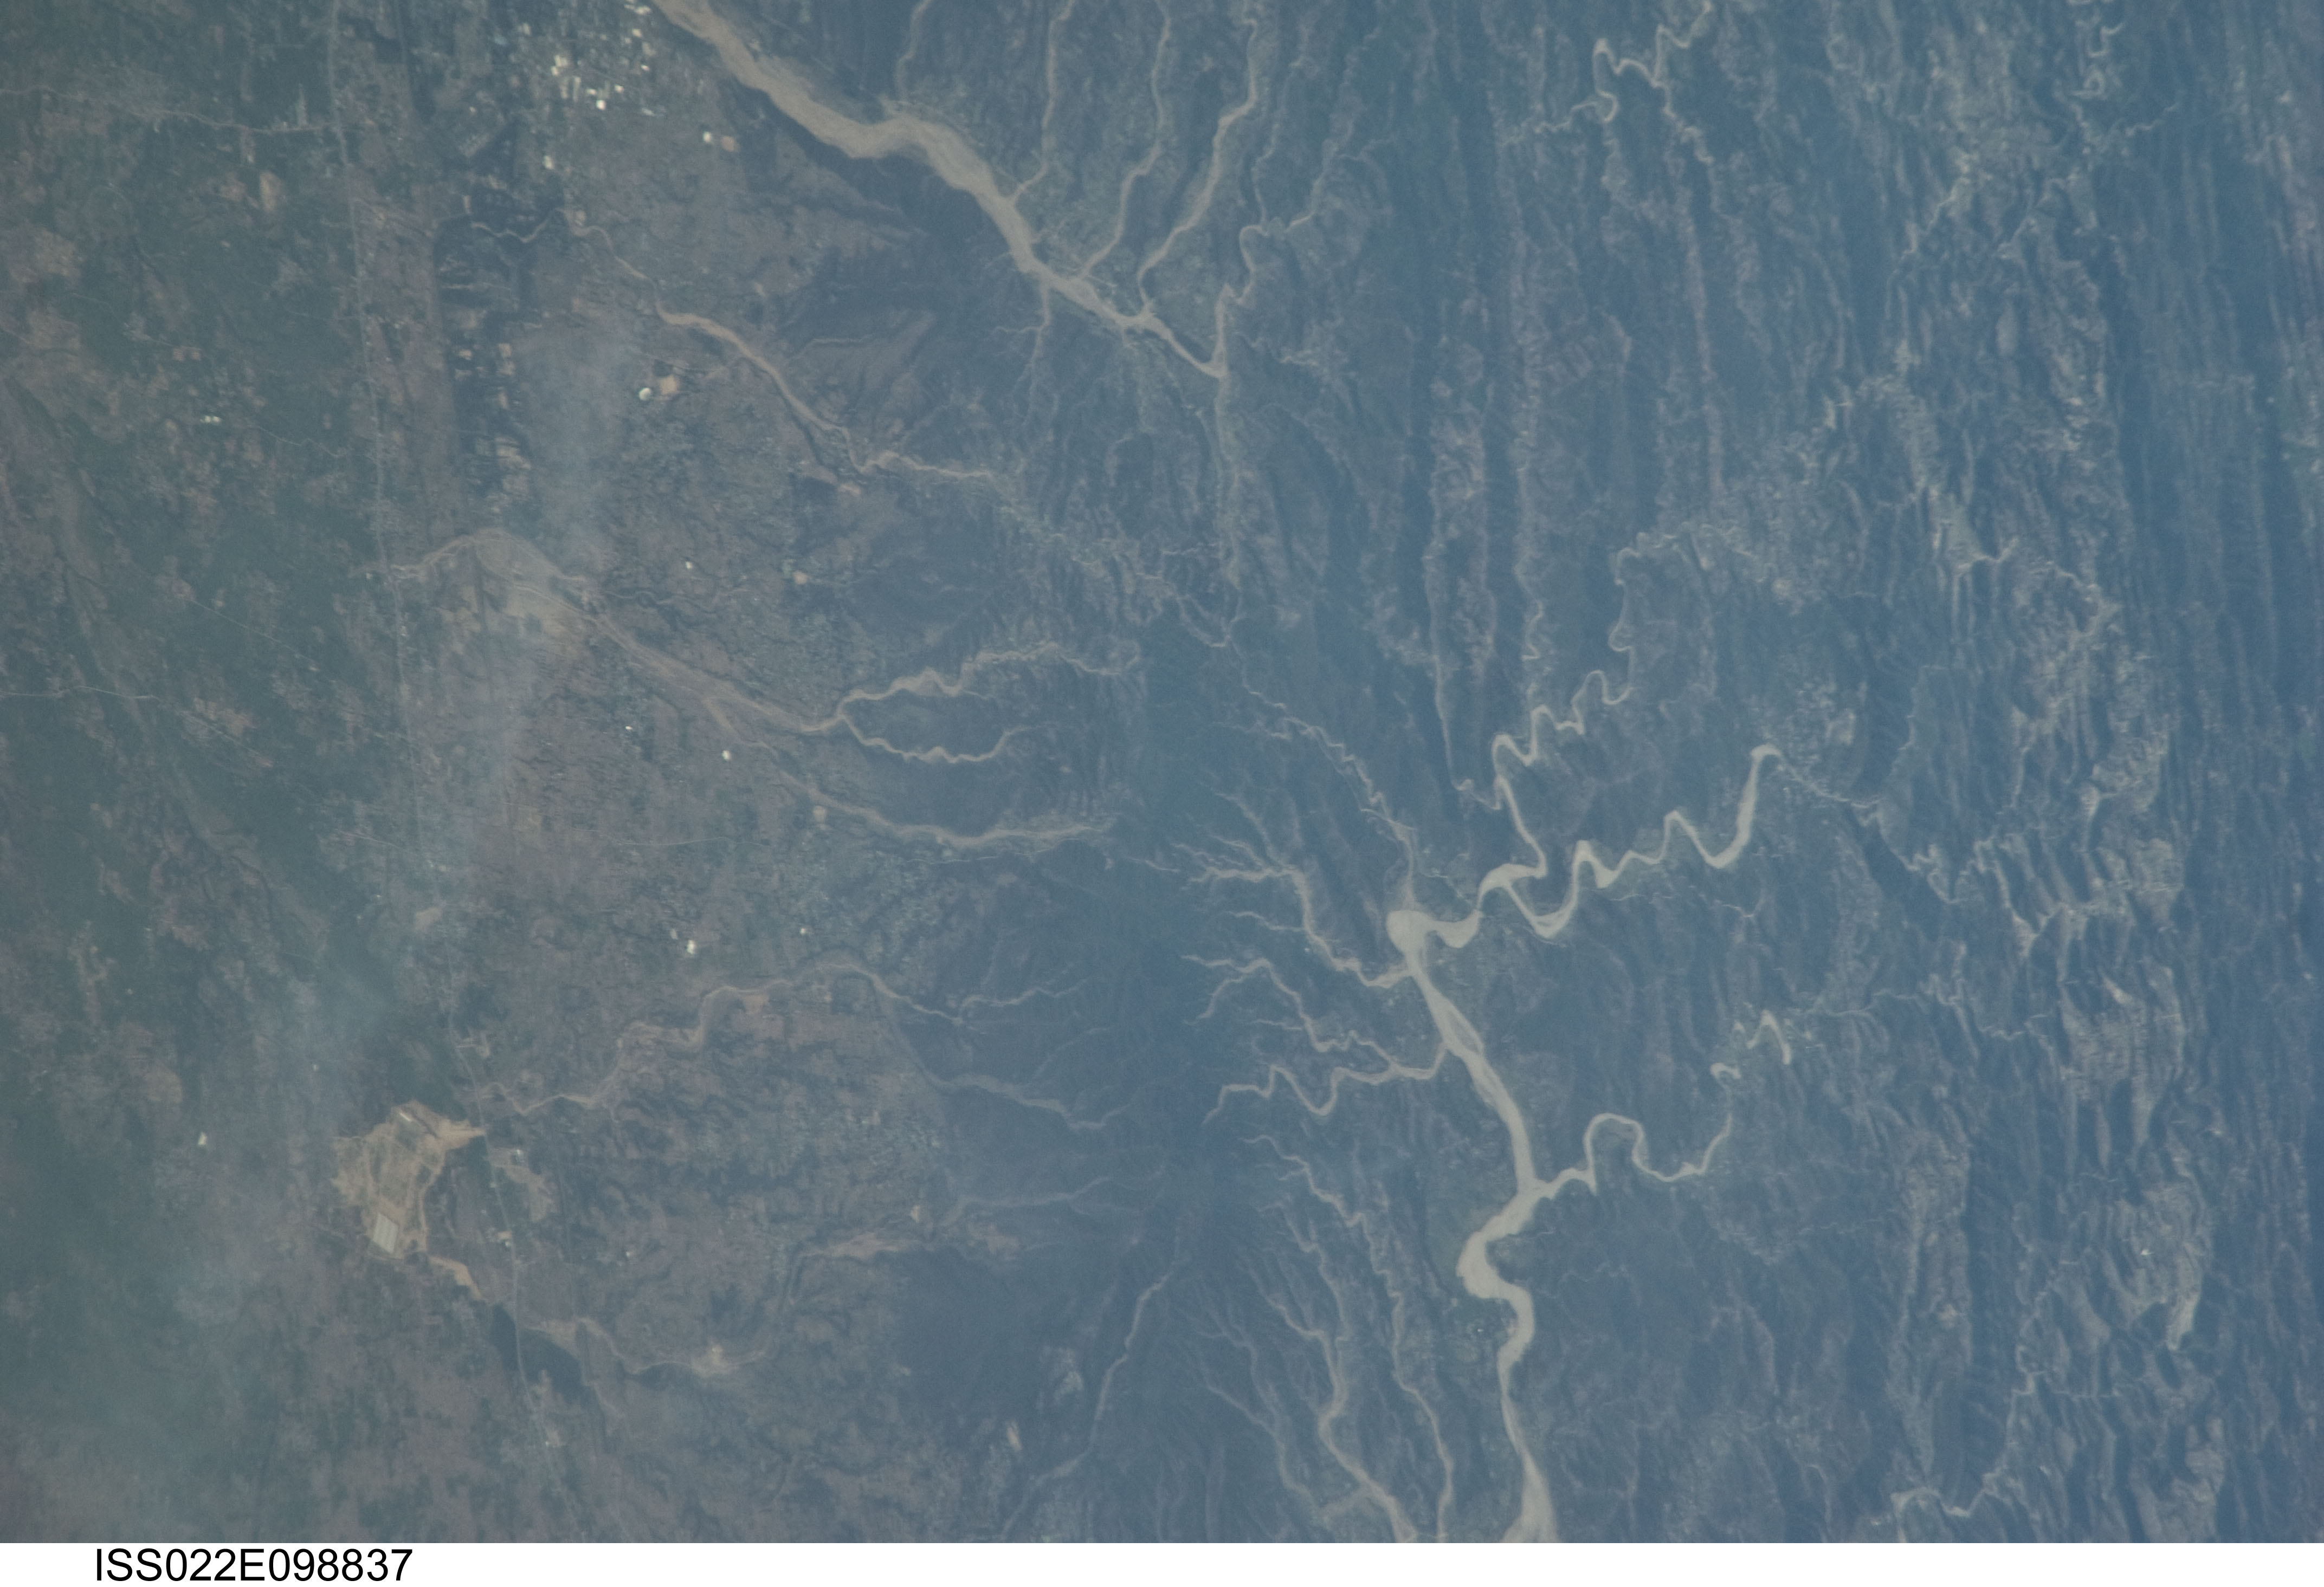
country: INDIA
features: BARI BRAHMANA, PIR PANJAL FOOTHILLS, R.
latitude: 32.6
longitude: 75.0
